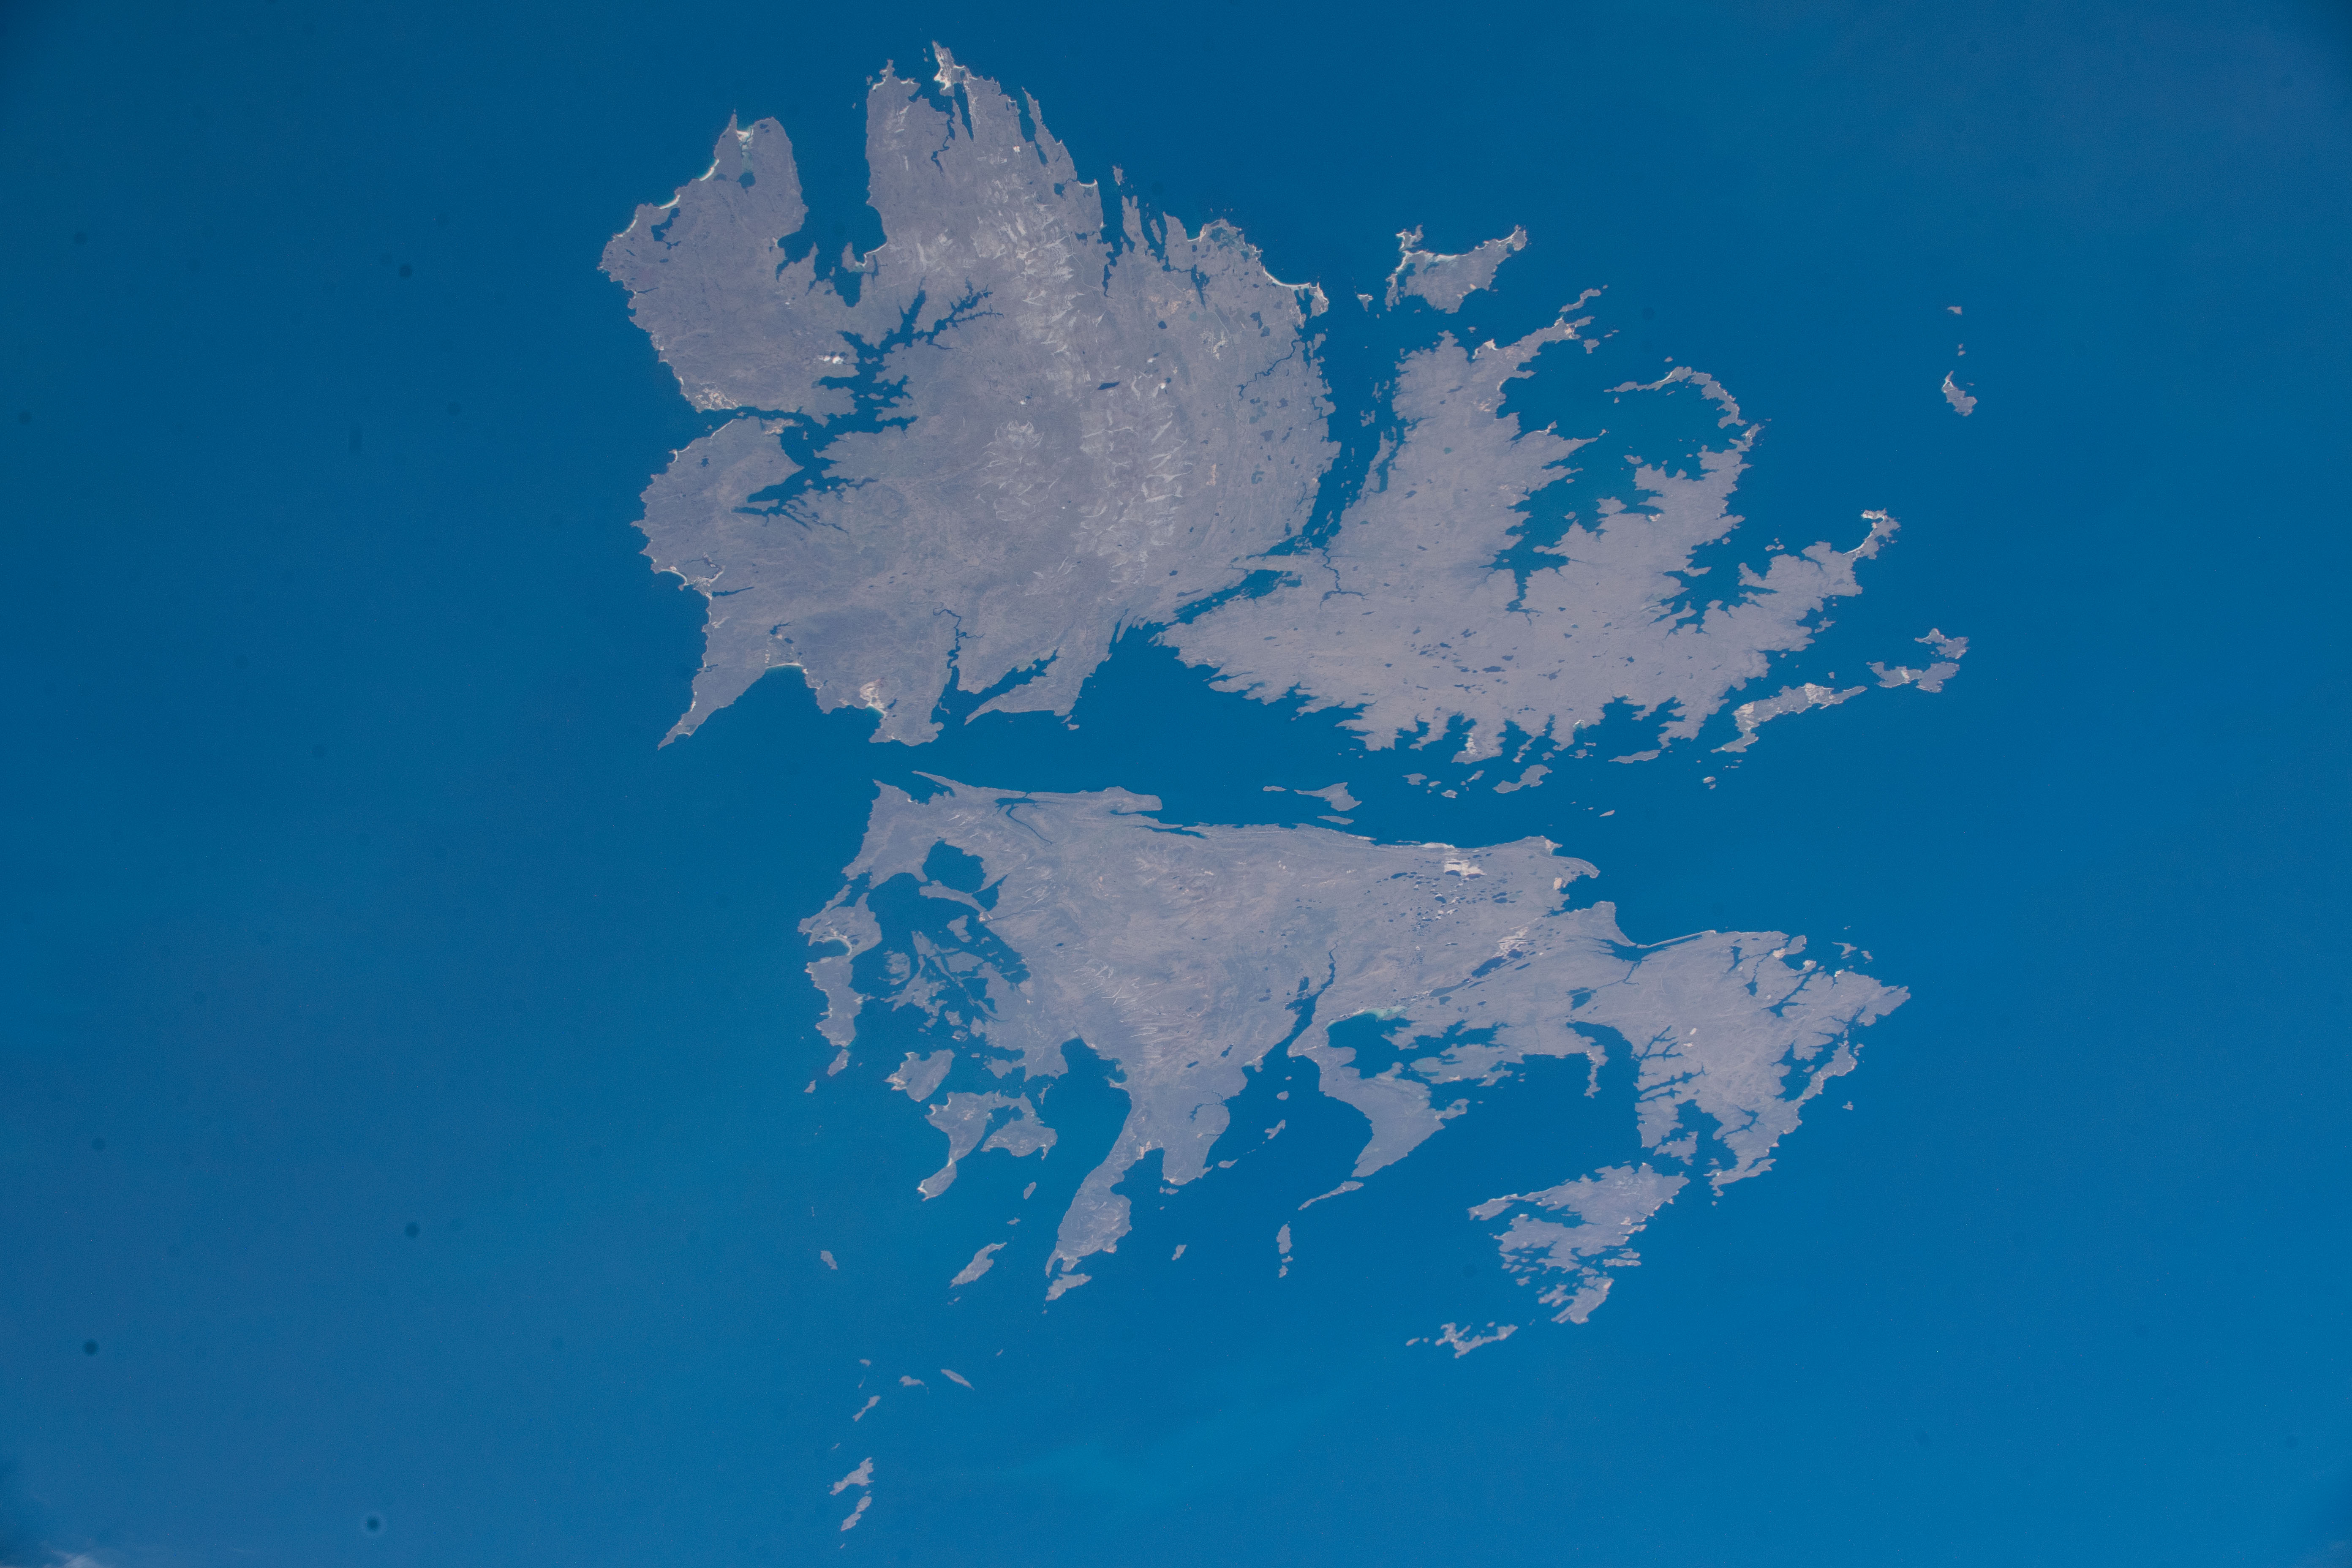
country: FALKLAND ISLANDS
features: FALKLAND ISLANDS
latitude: -51.6
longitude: -59.3
